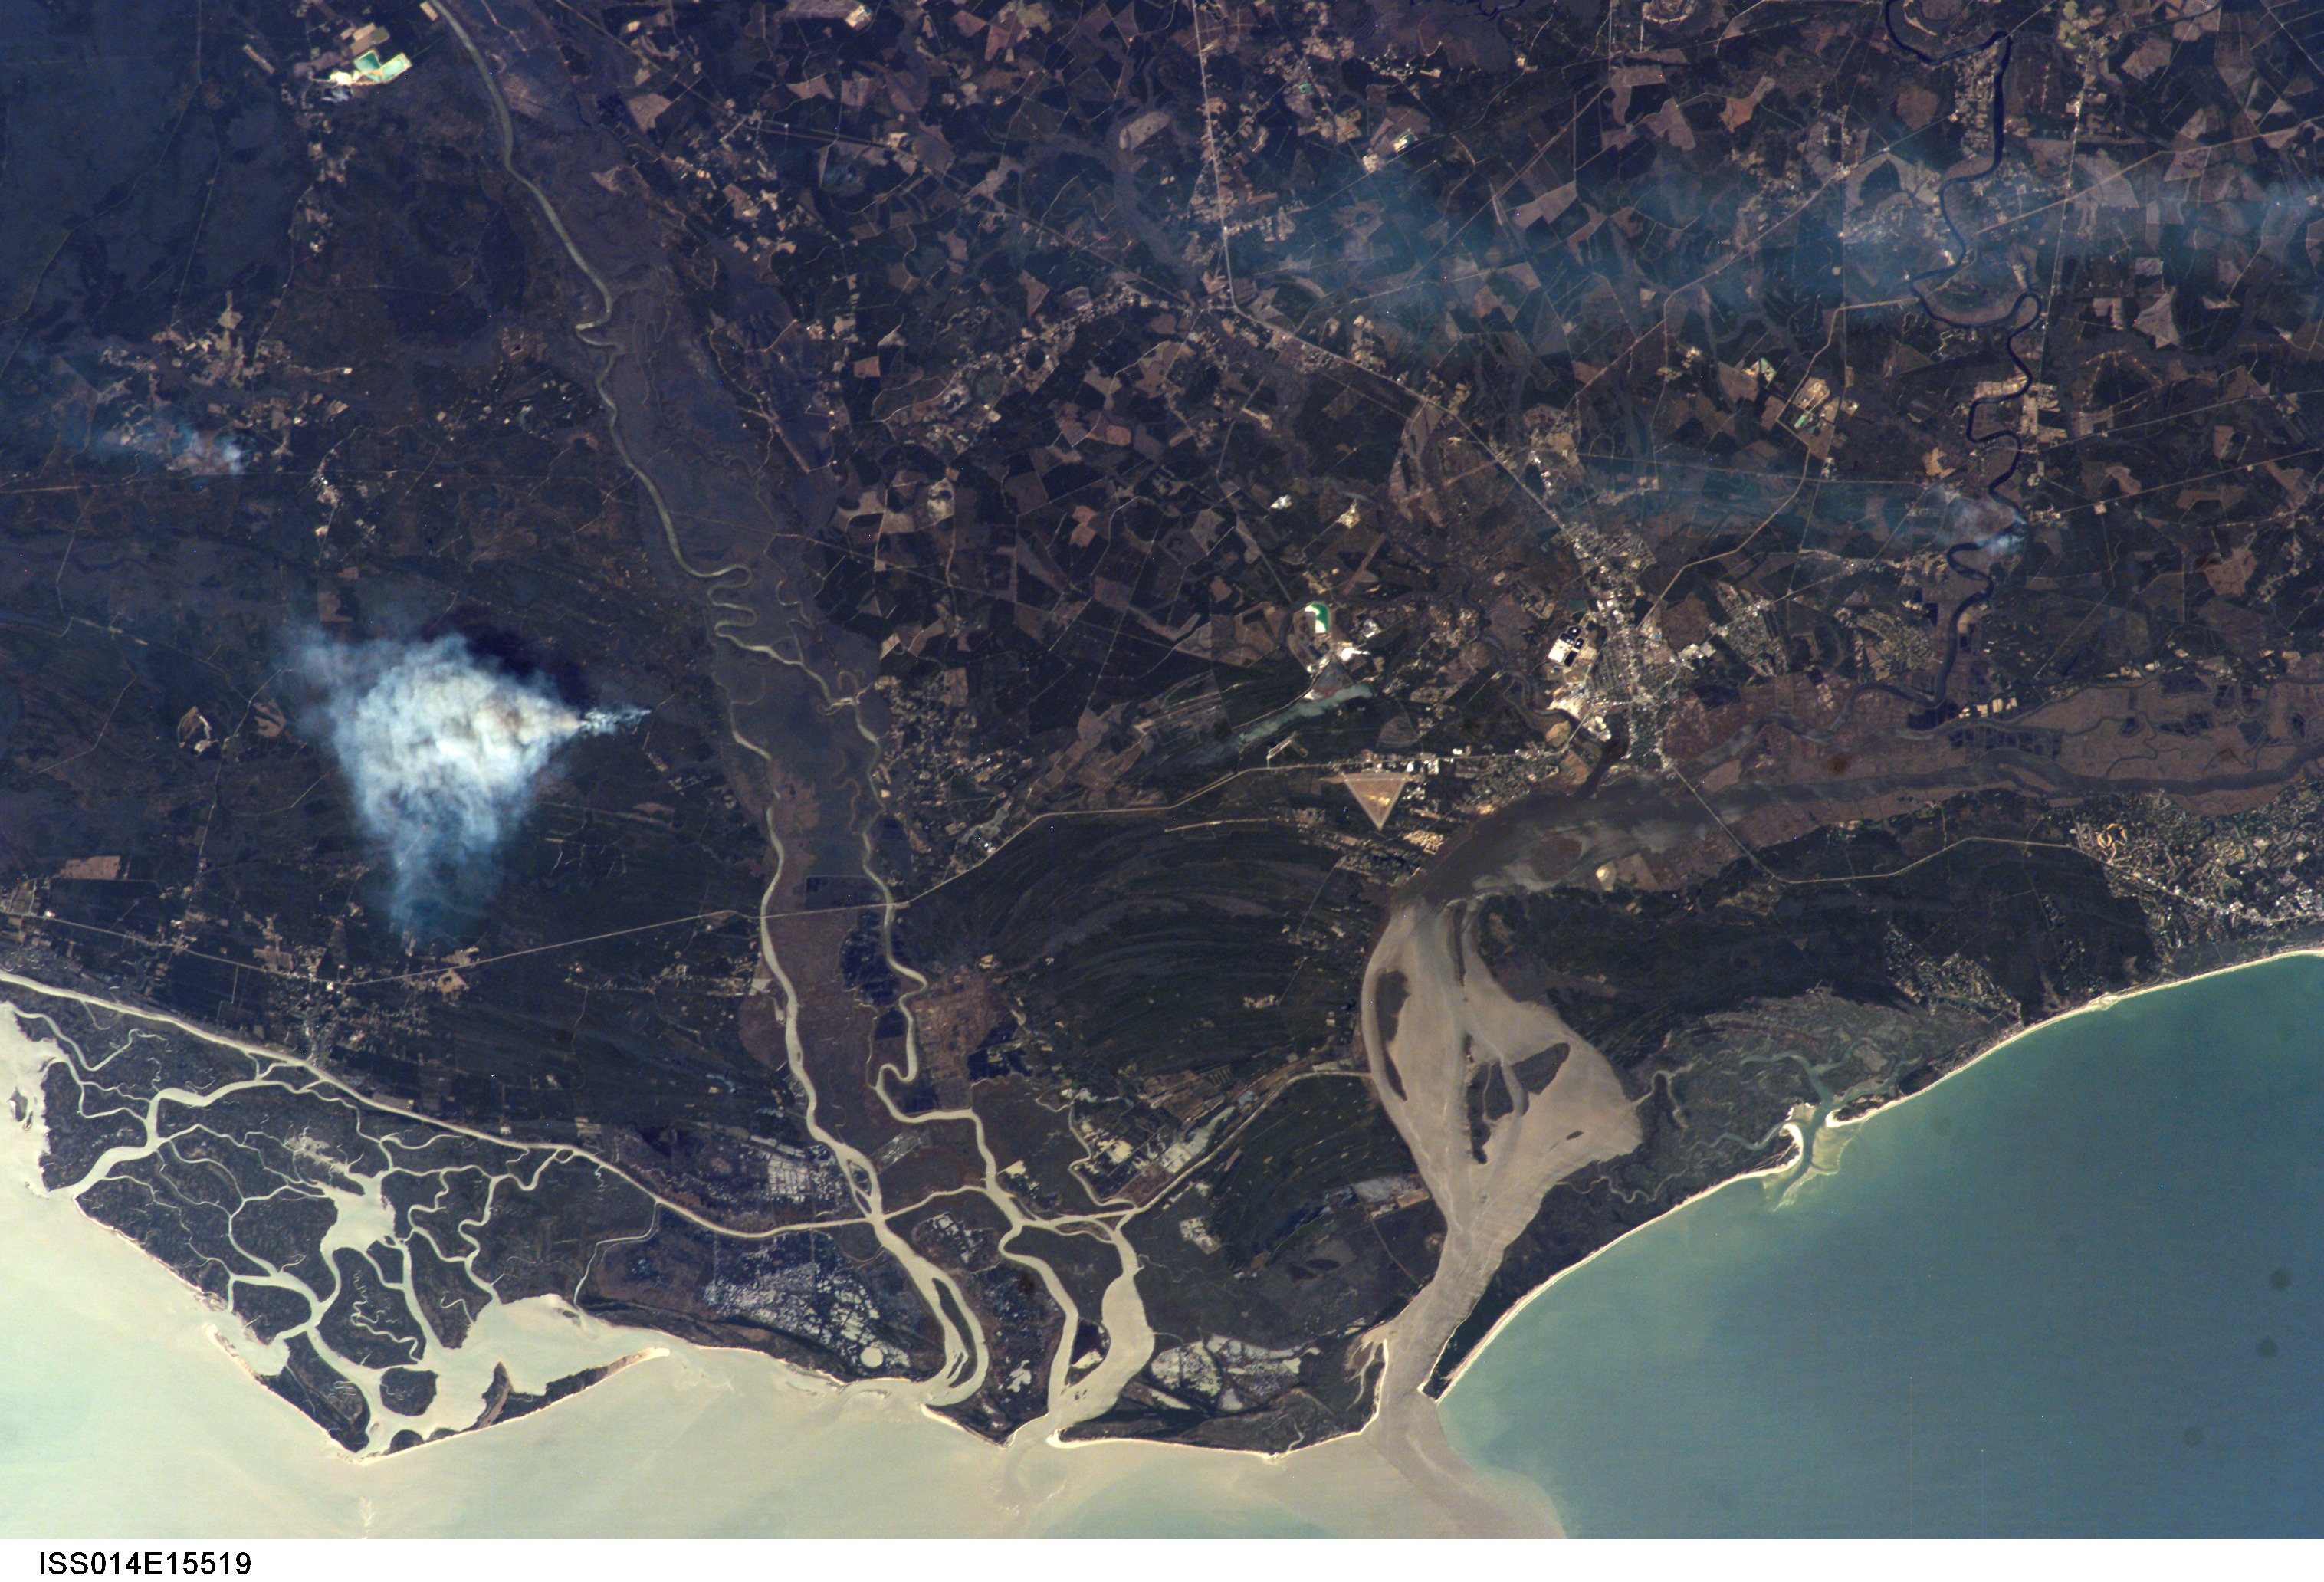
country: USA-SOUTH CAROLINA
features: GEORGETOWN, SMOKE, MUD BAY
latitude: 33.3
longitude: -79.4
